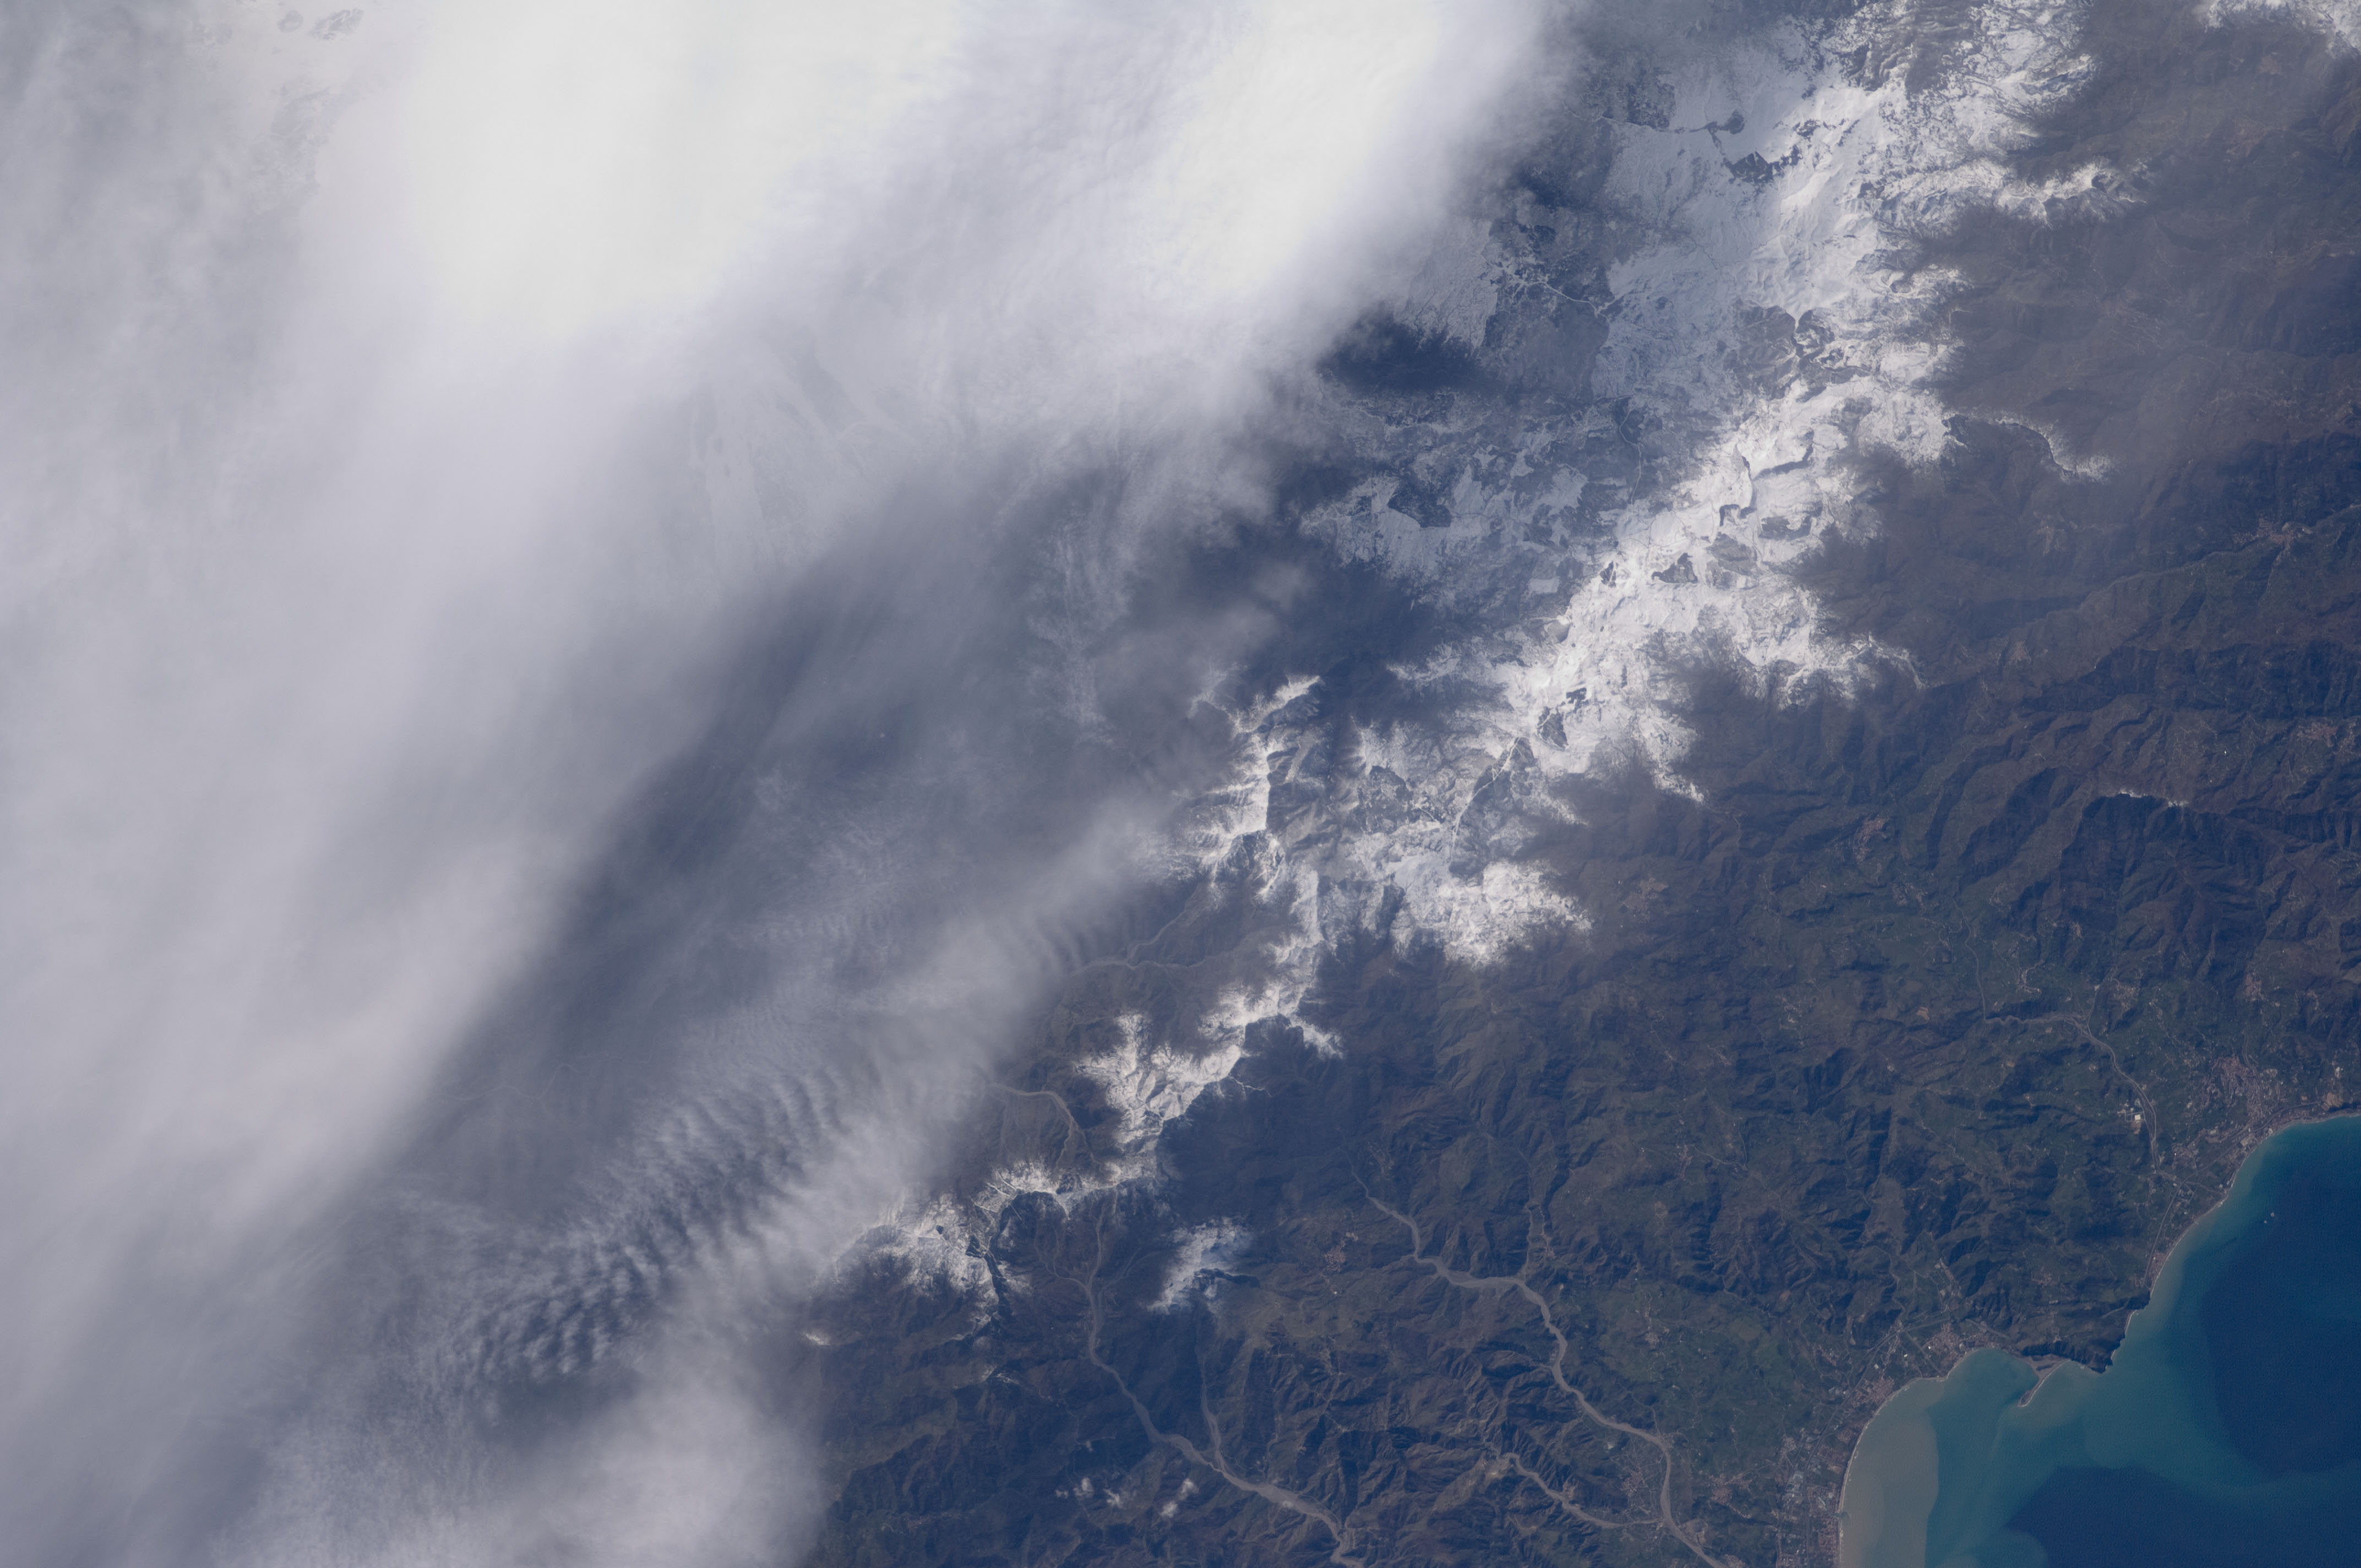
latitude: 38.0
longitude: 15.0
